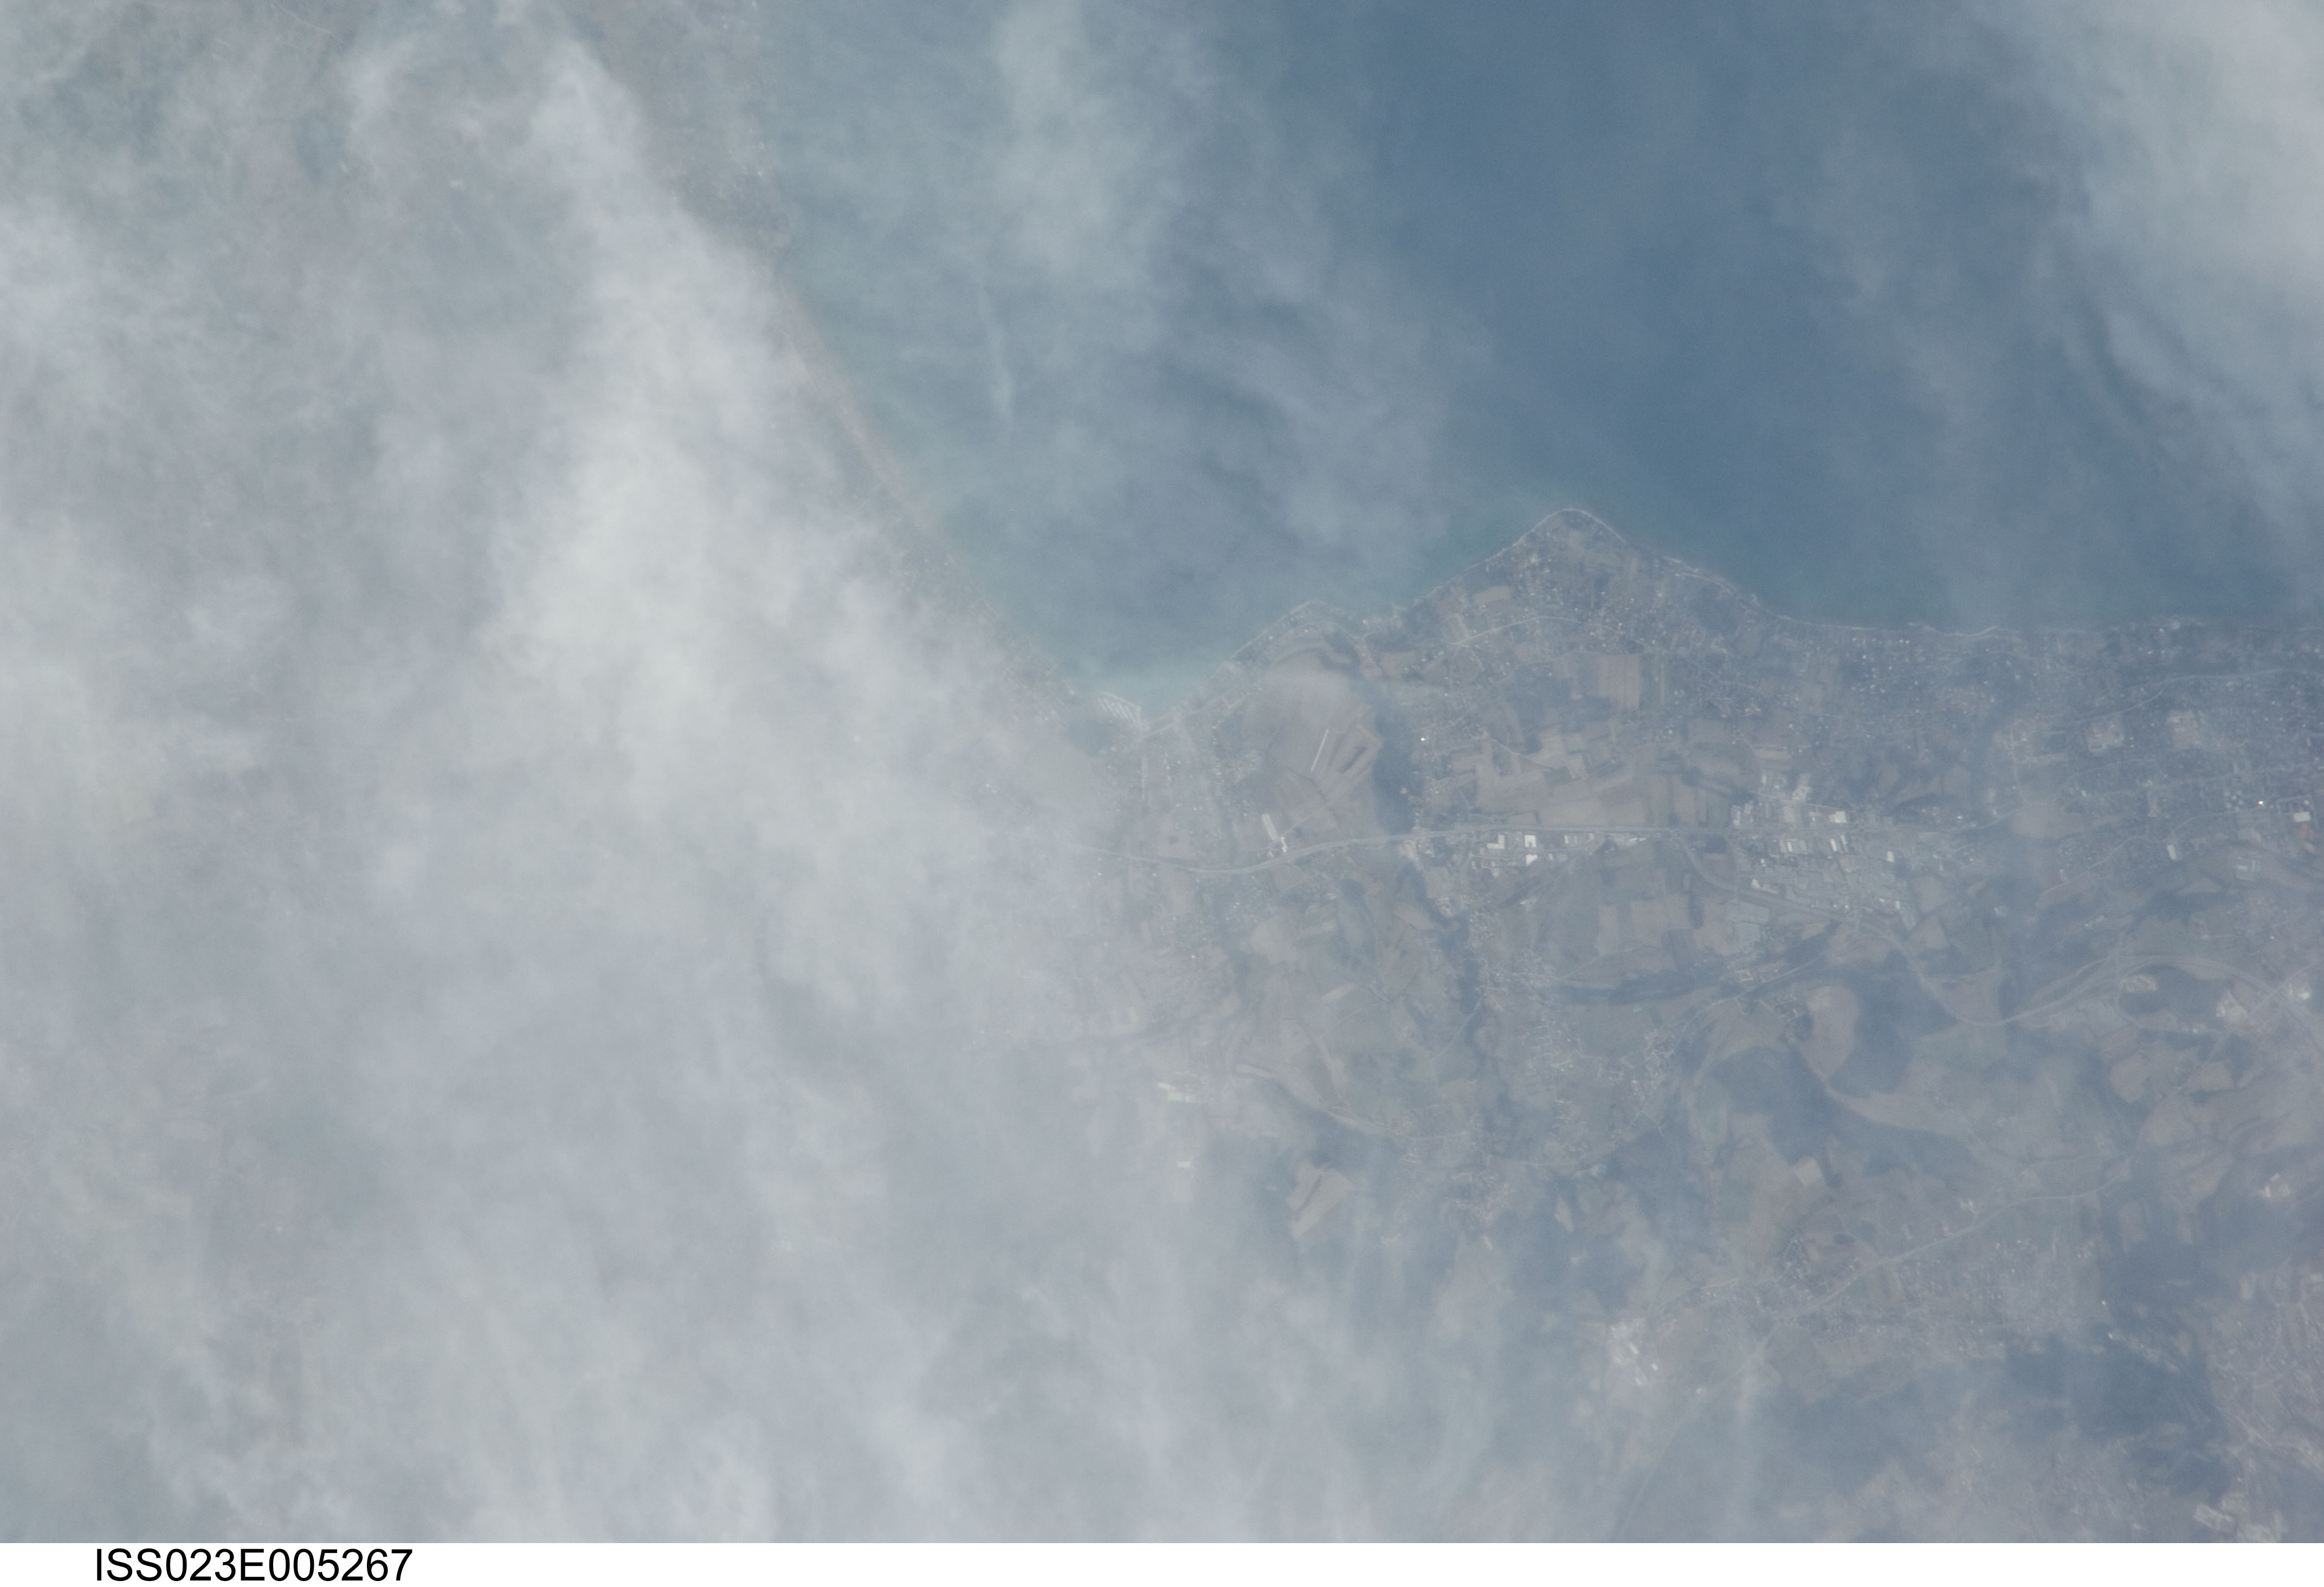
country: FRANCE
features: SOUTH SHORE OF LAKE GENEVA NEA SCIEZ, ROADS, AGR.
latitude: 46.3
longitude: 6.4
